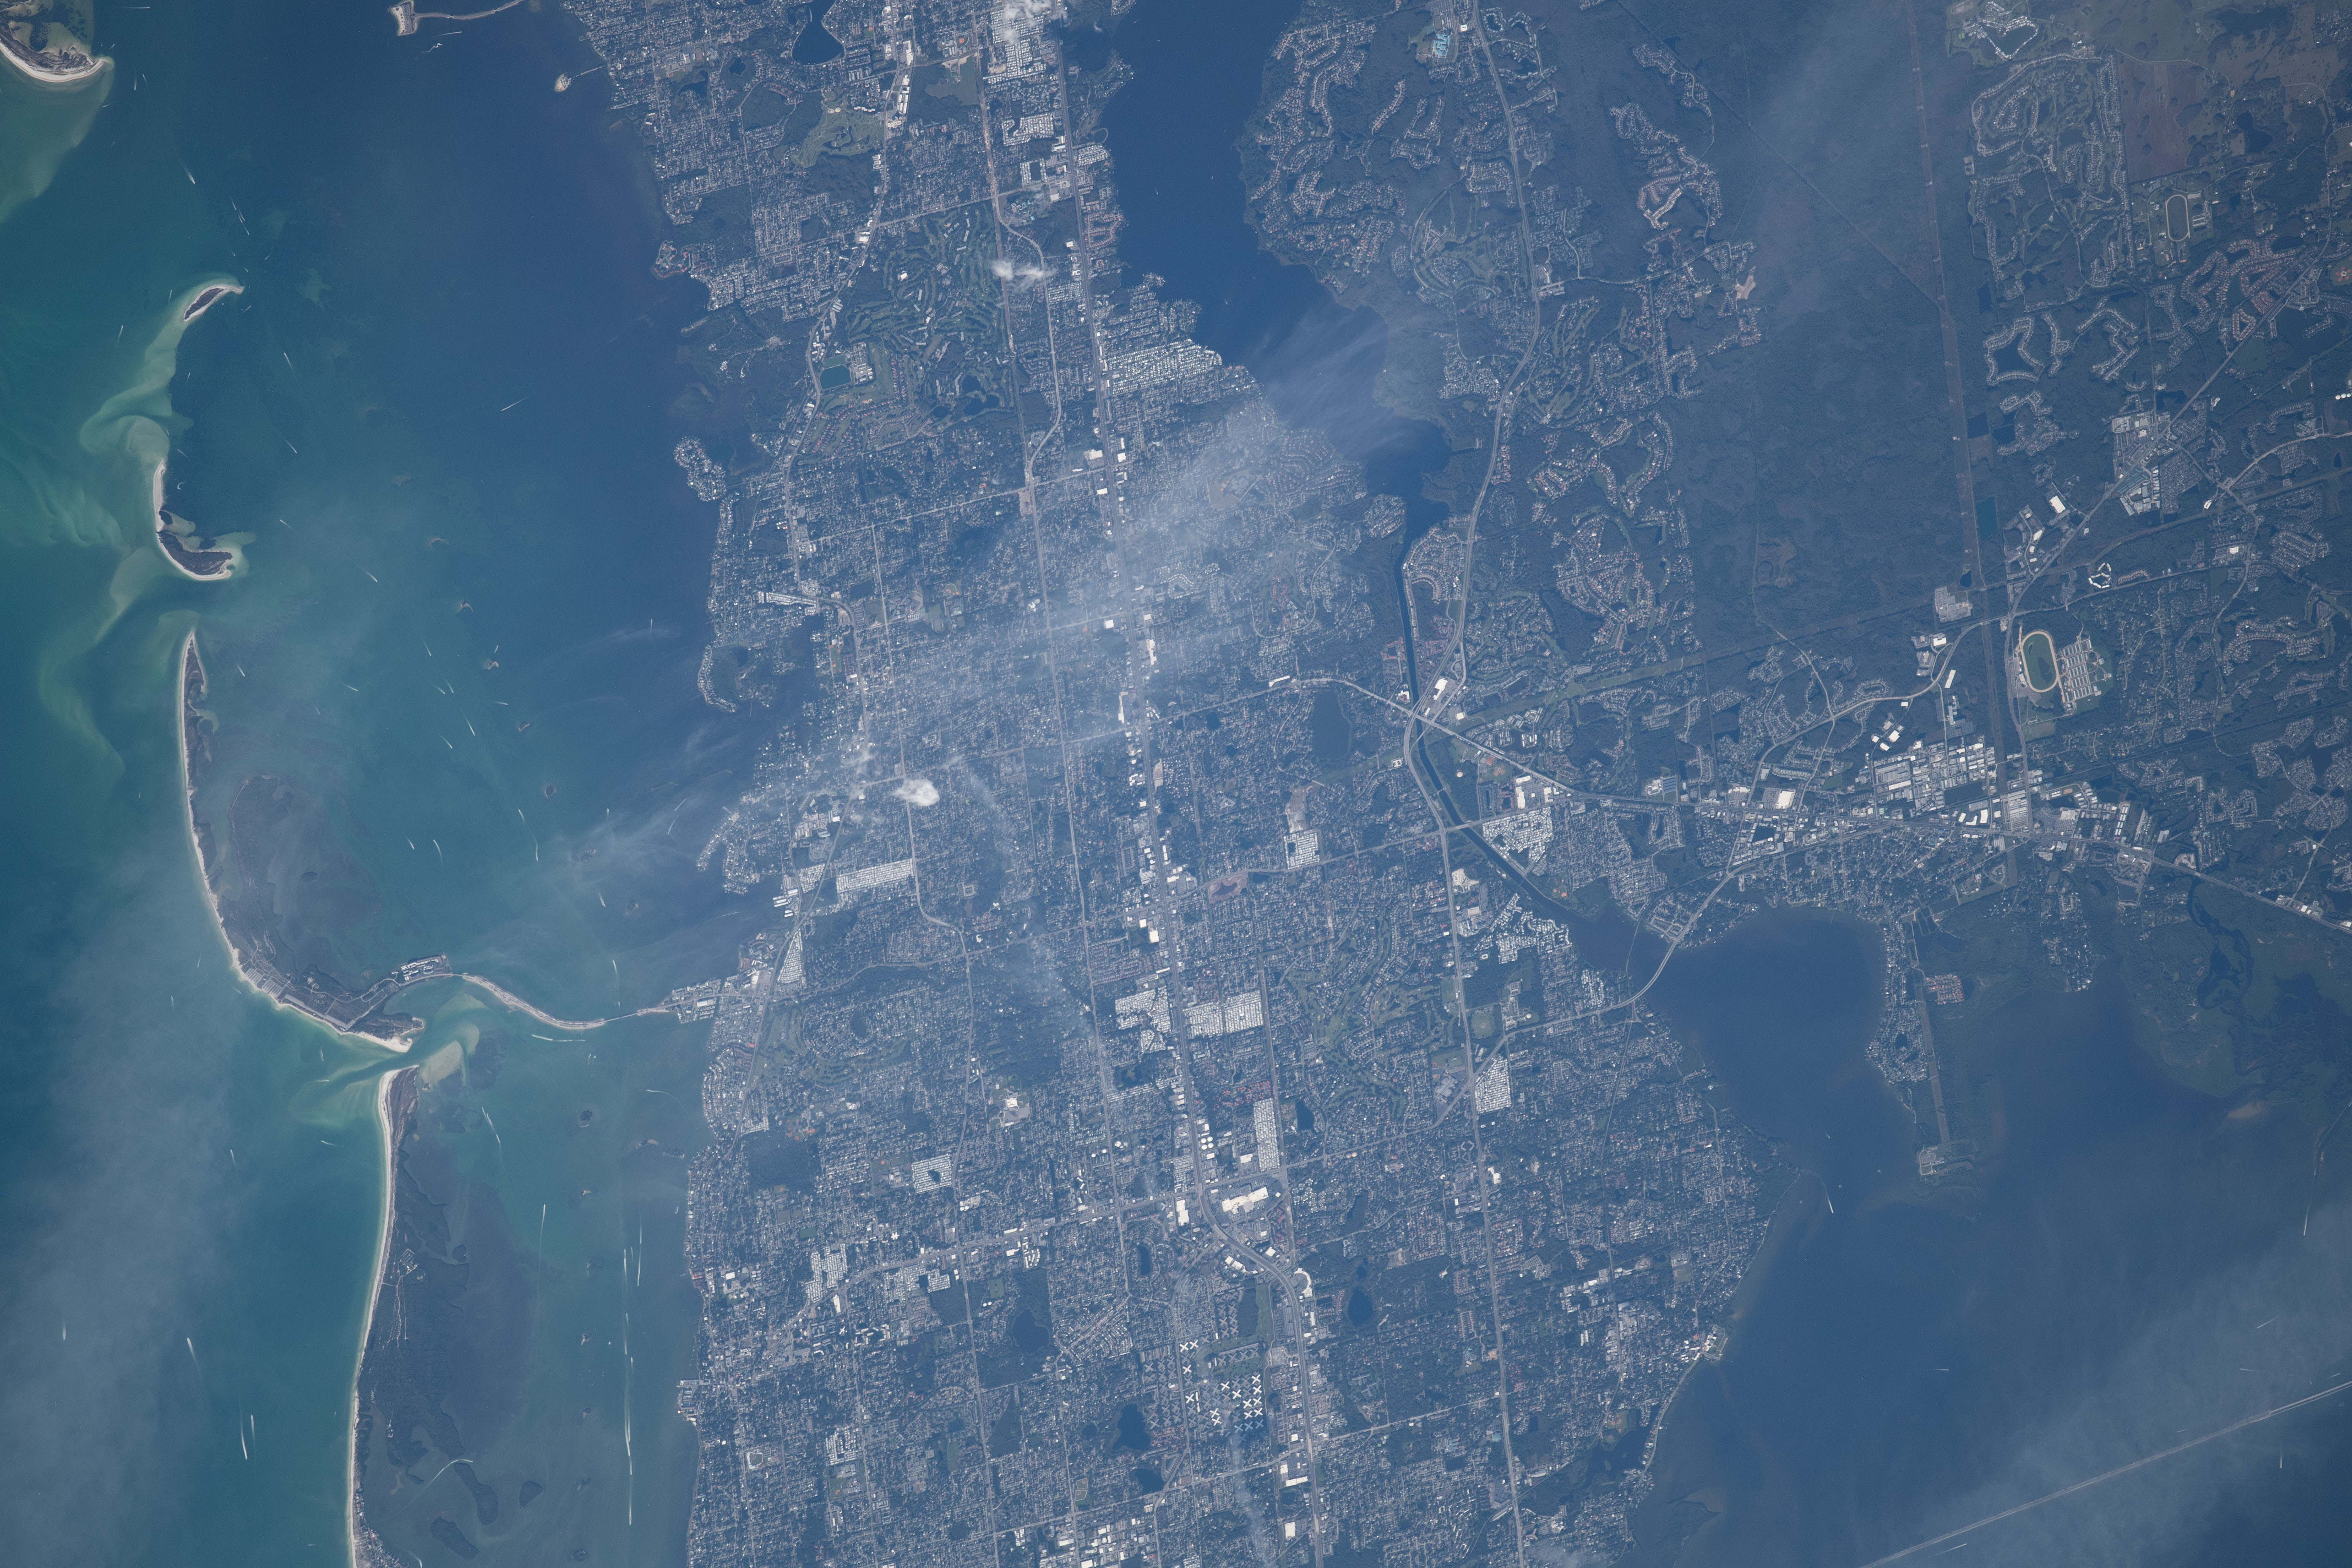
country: USA-FLORIDA
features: CLEARWATER CITY, SAINT JOSEPH SOUND, LAKE TARPON, OLD TAMPA BAY
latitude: 28.1
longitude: -82.7
